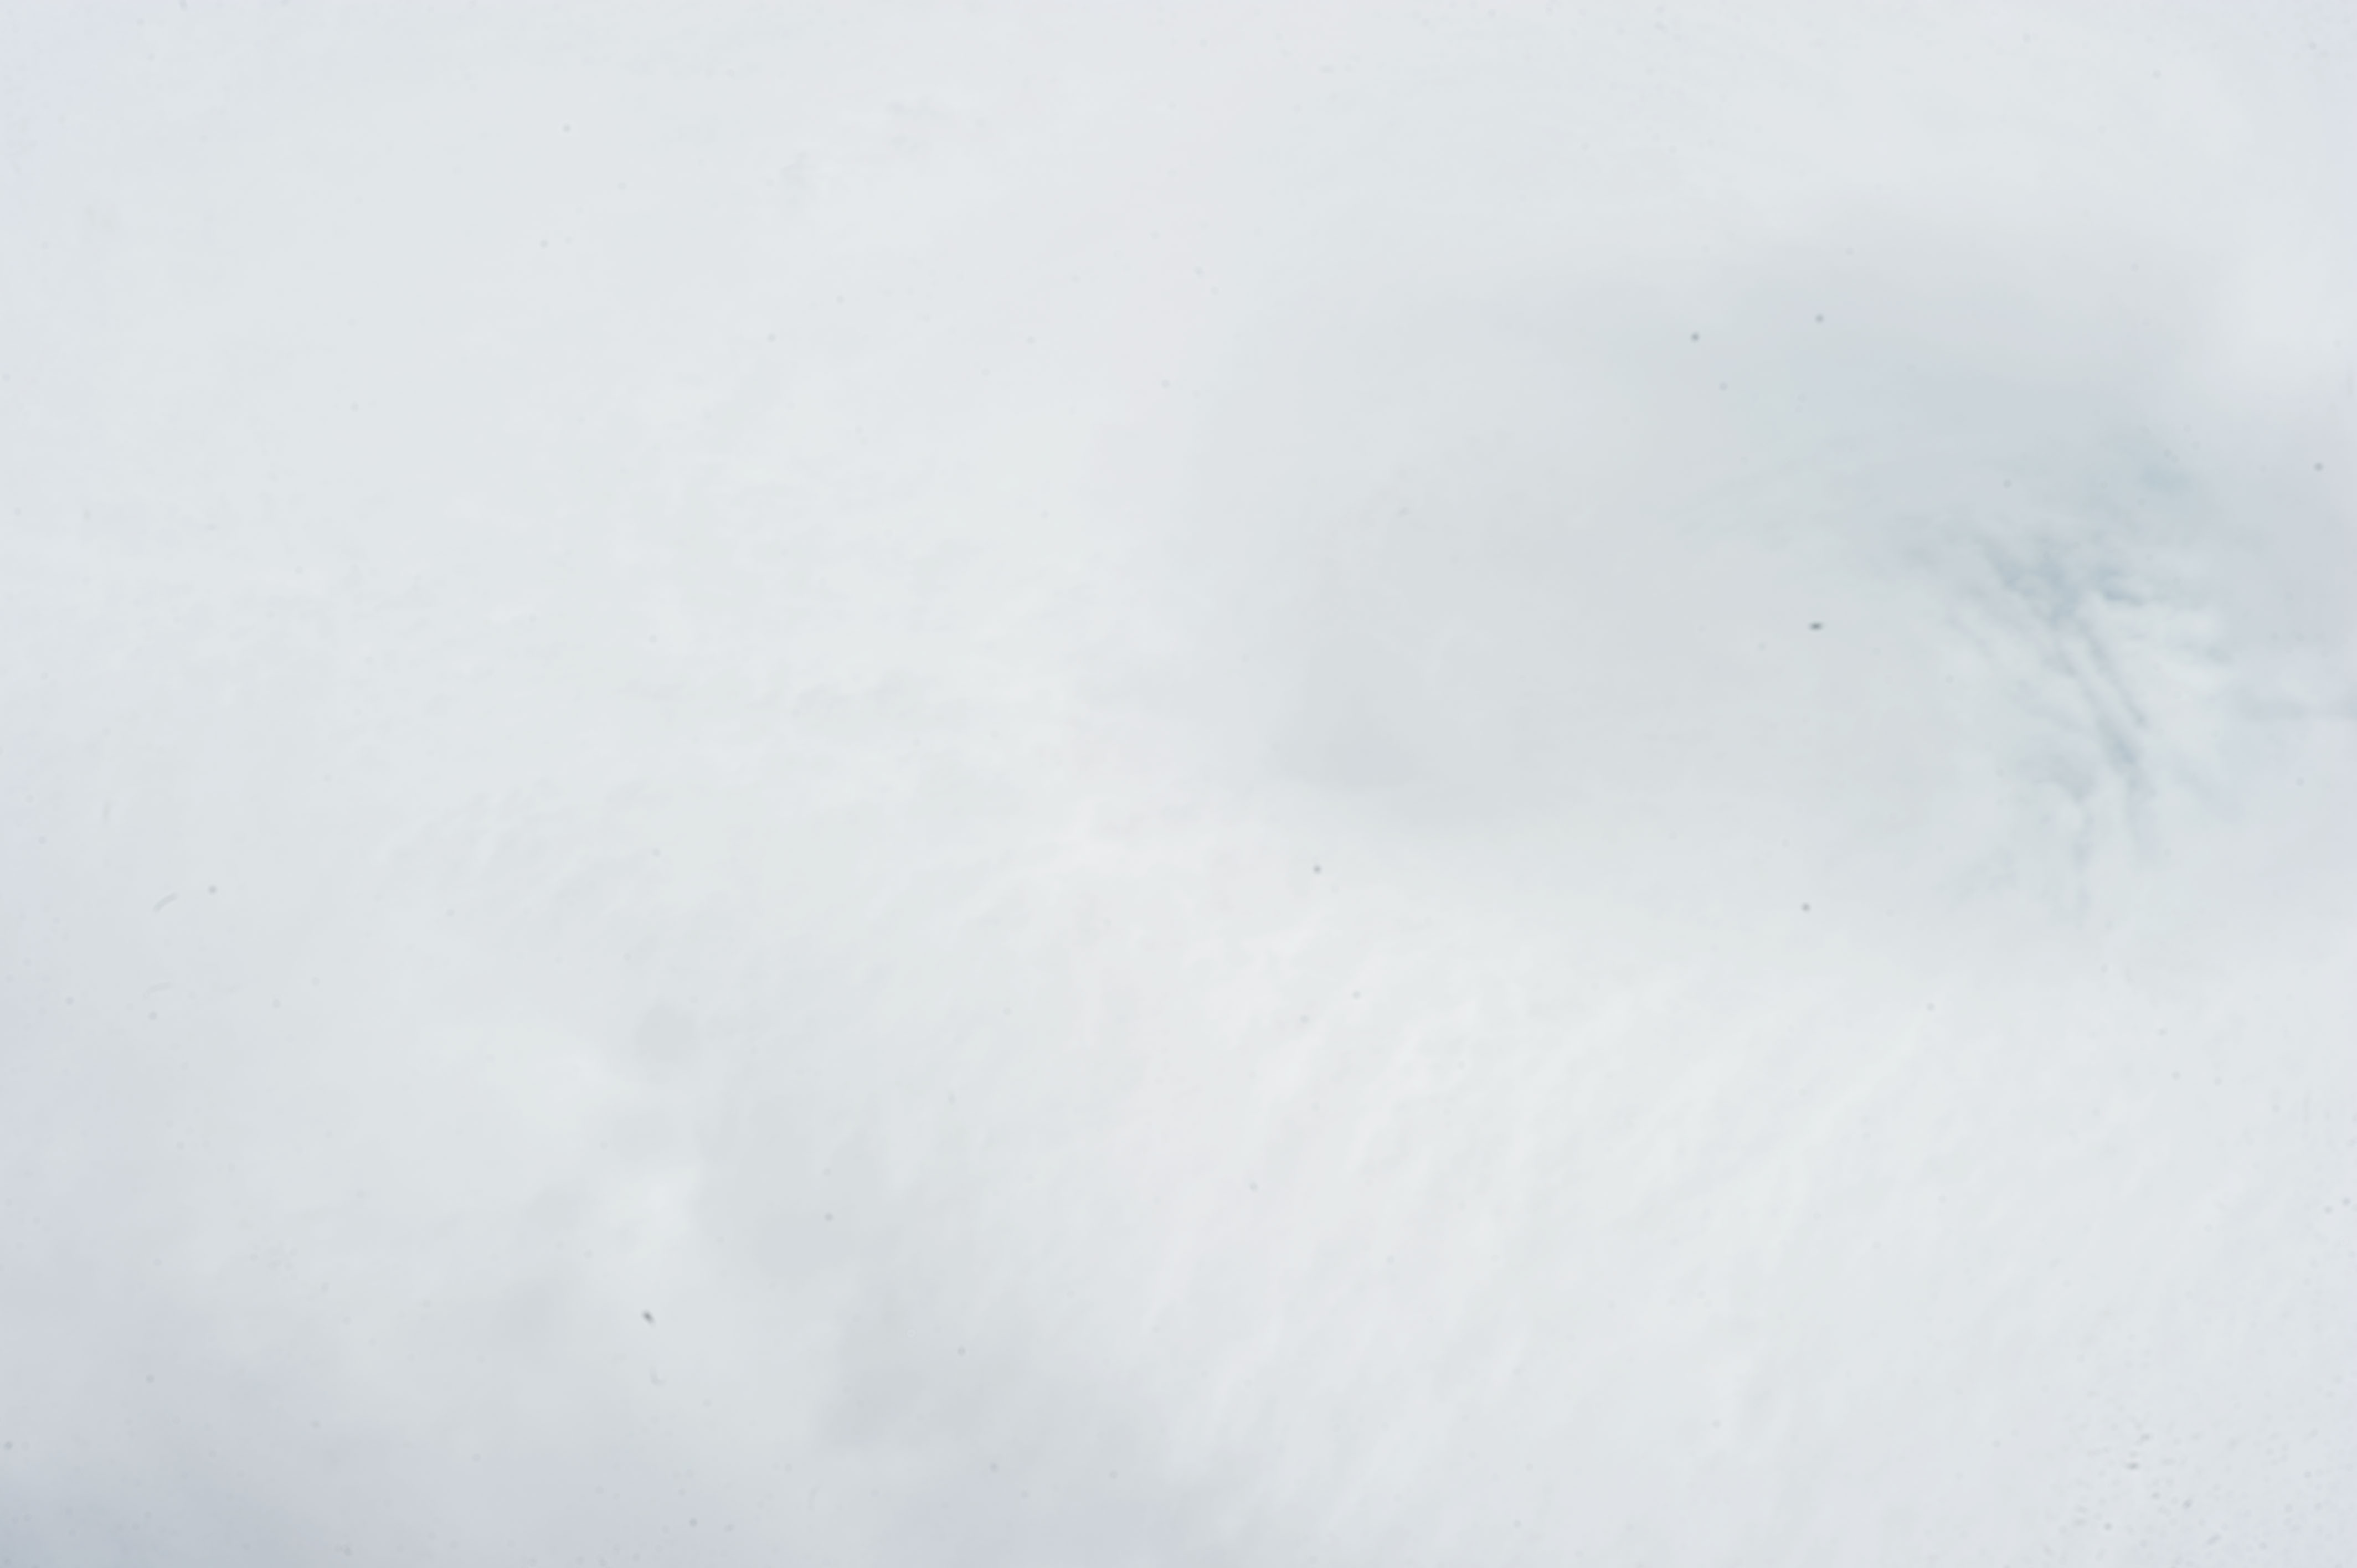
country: INDIAN OCEAN
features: TROPICAL CYCLONE AMARA, EYEWALL
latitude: -18.3
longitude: 65.3
